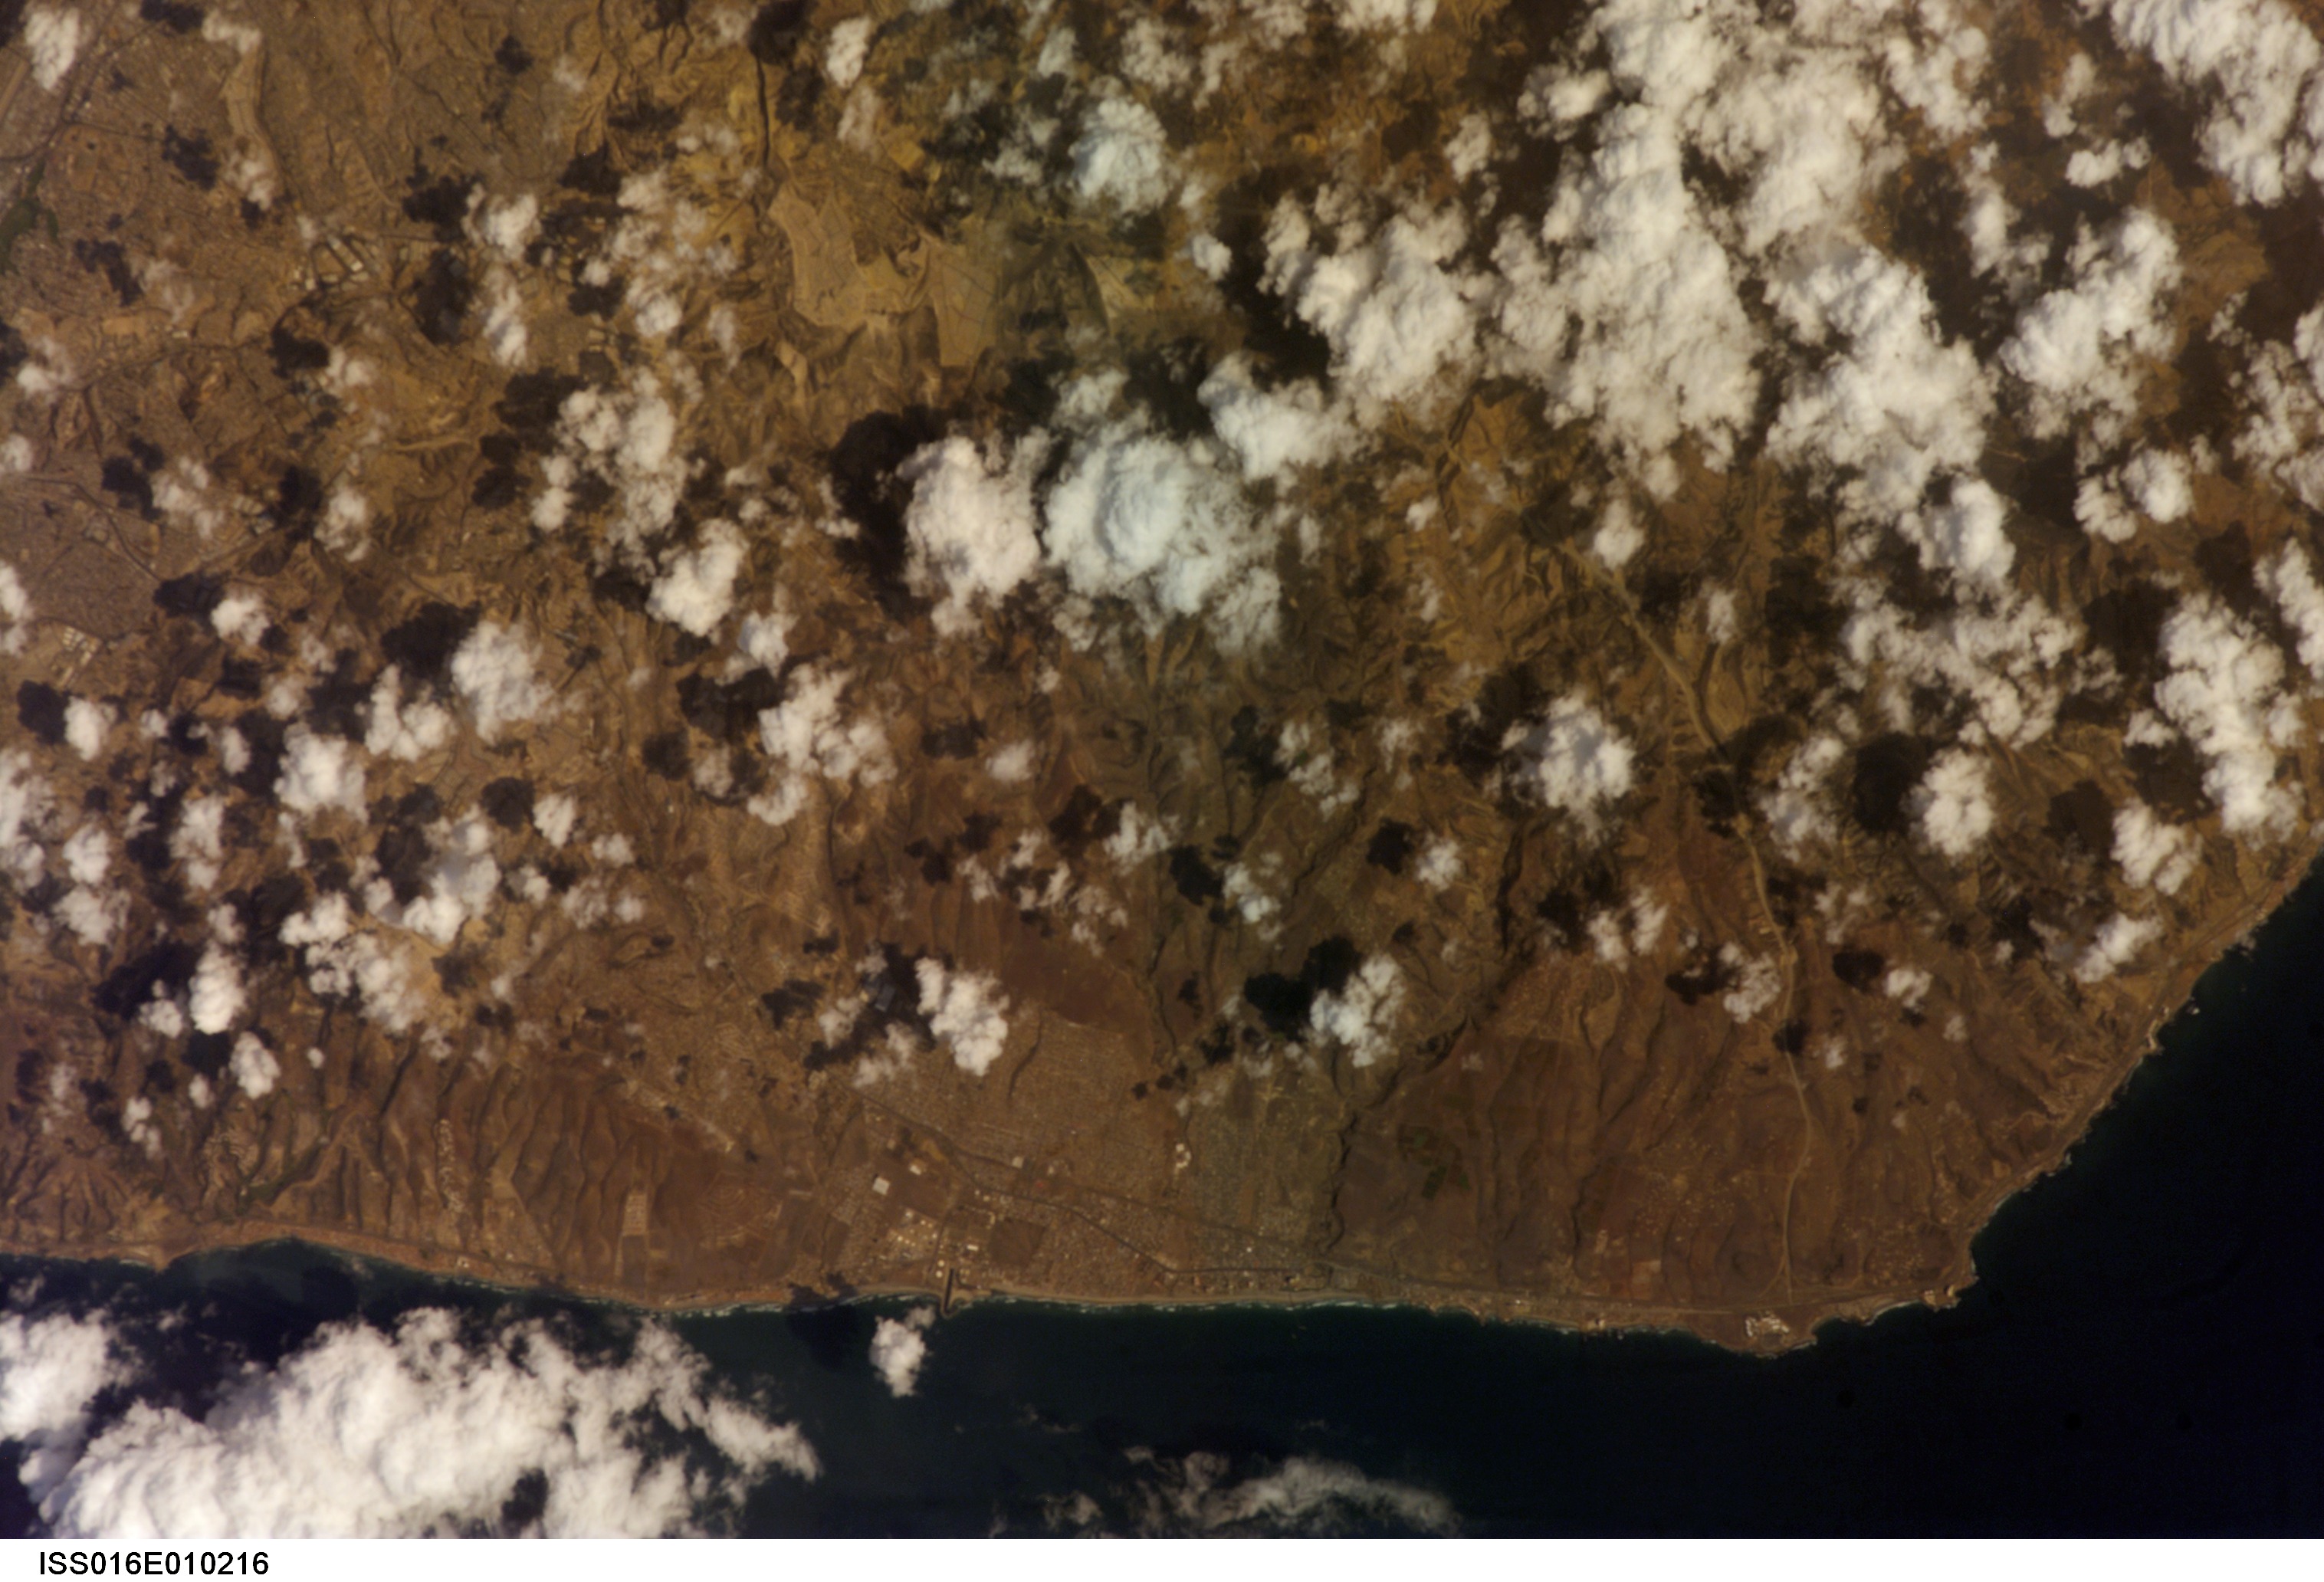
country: MEXICO
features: VILLAS DE ROSARITO,ROSARITO,ROSAMAR
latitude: 32.4
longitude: -117.0
